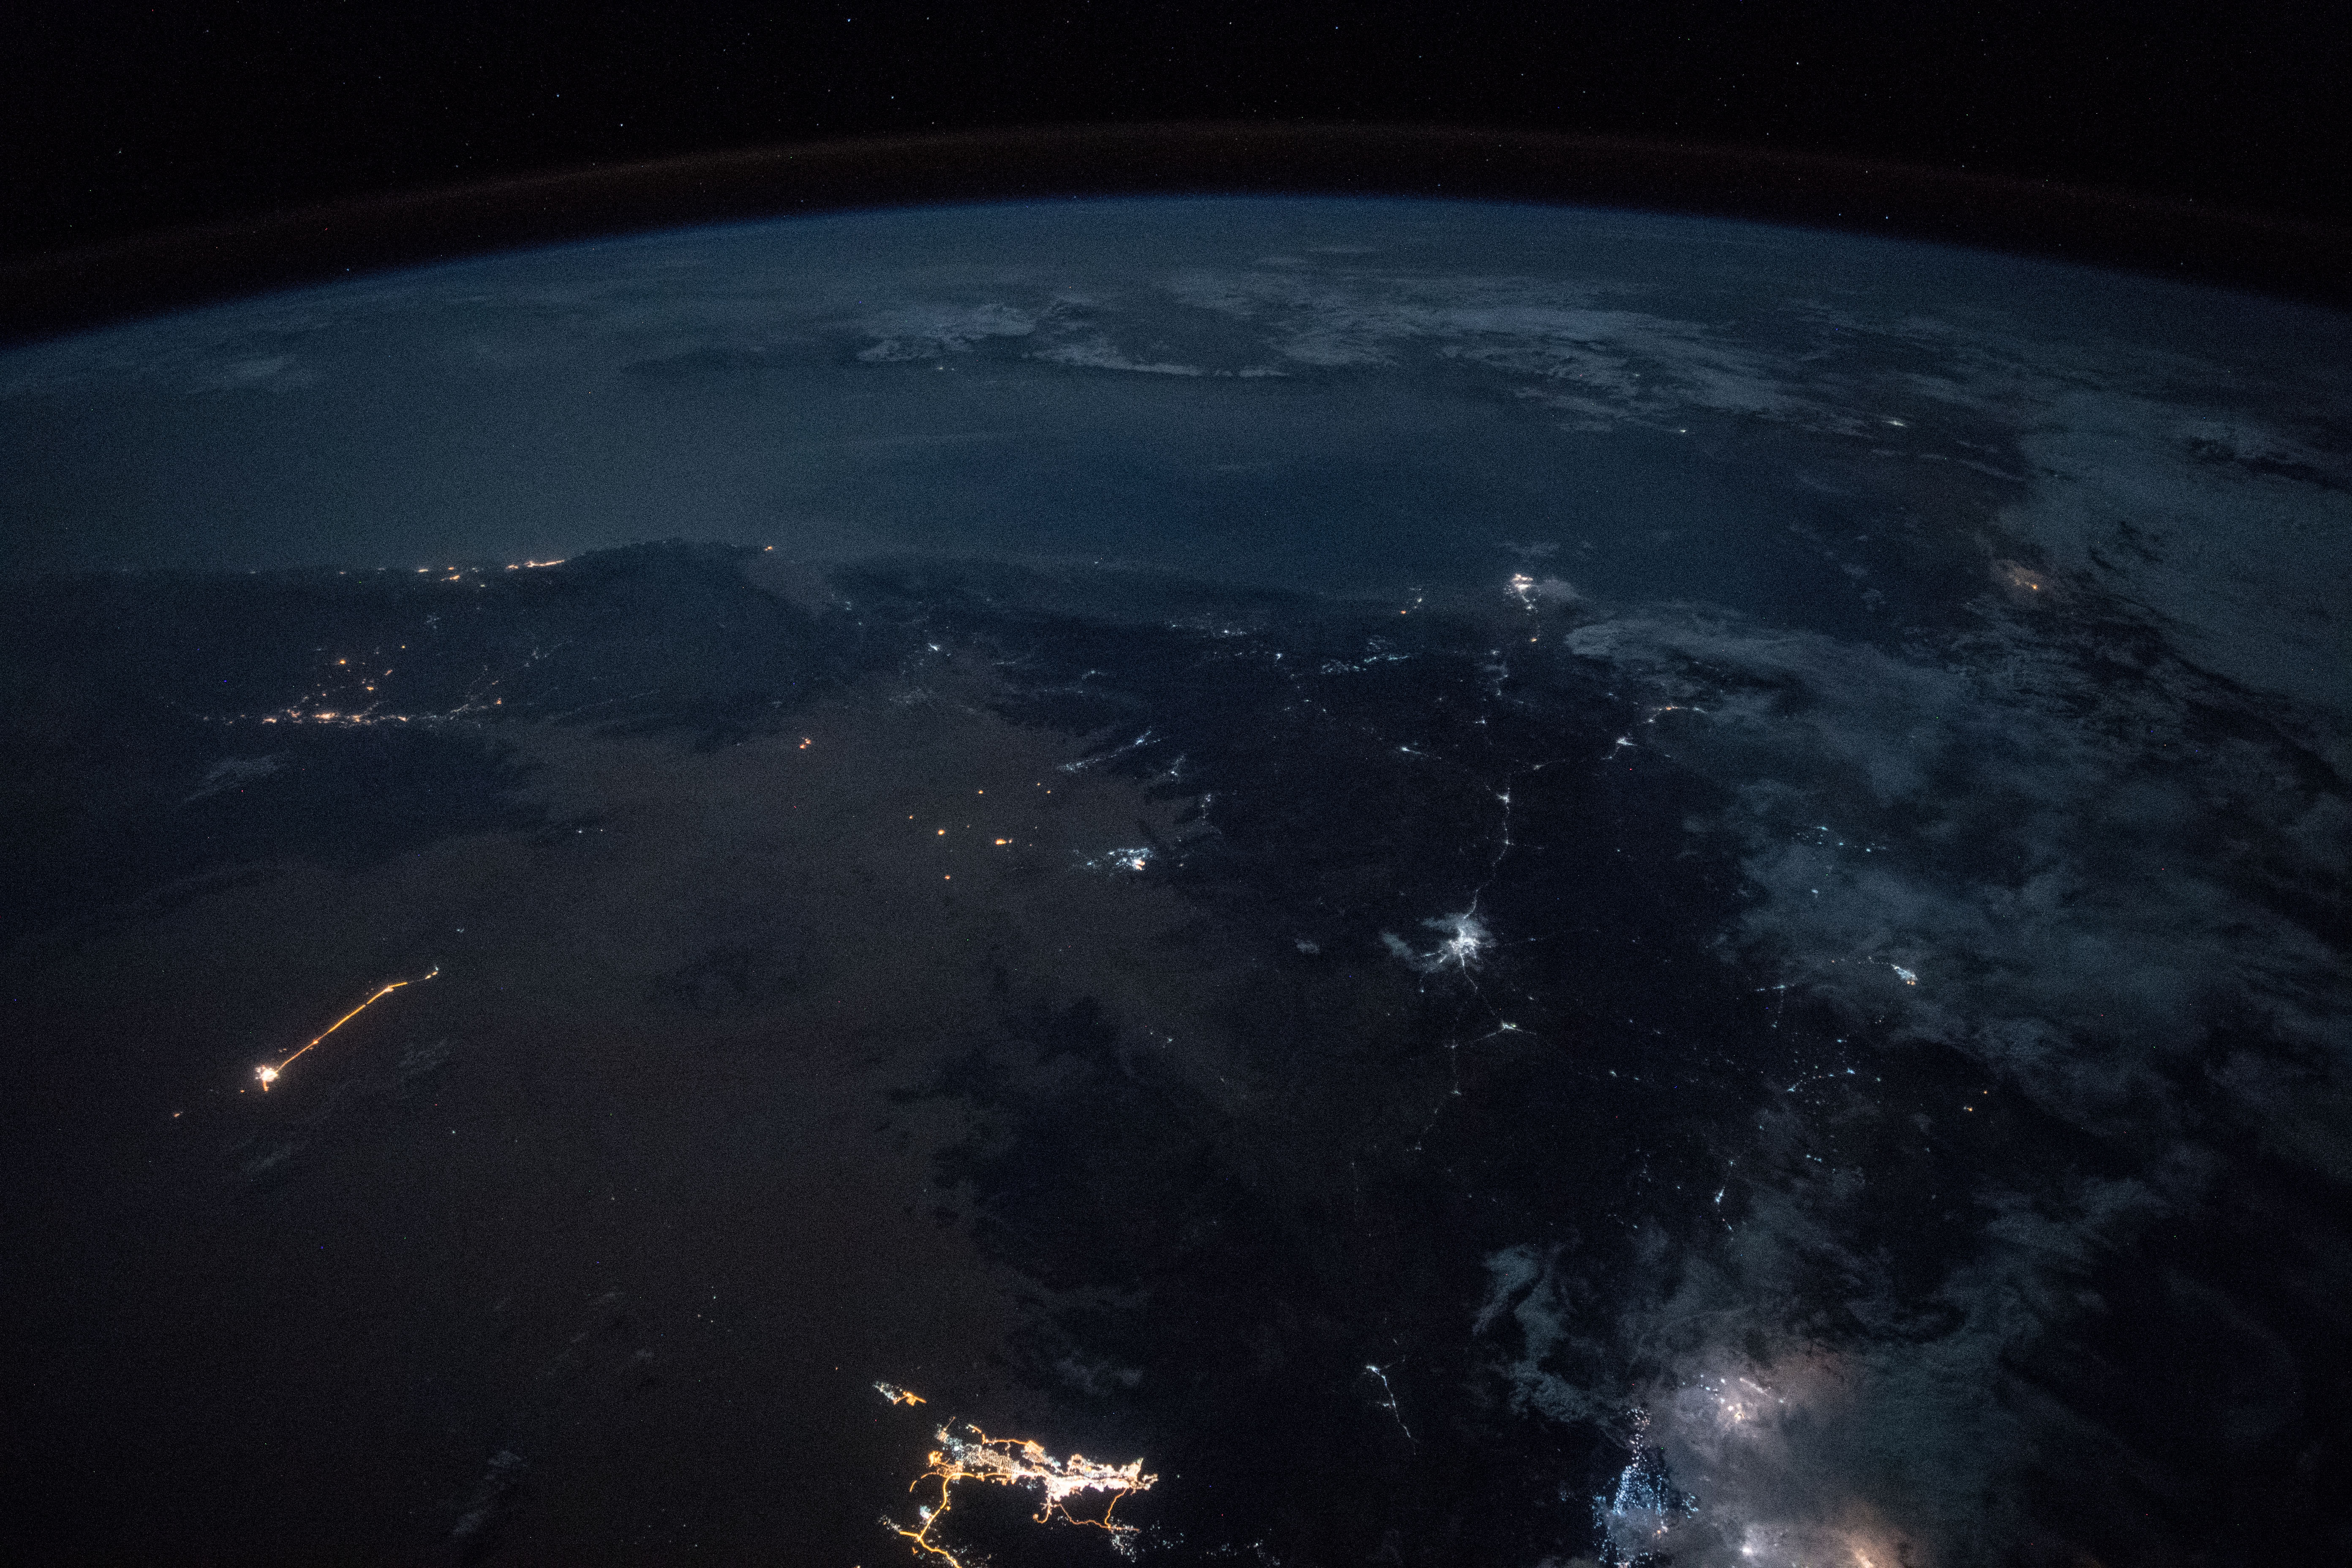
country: YEMEN
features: HADHRAMAUT MOUNTAINS, AL MUKALLA, OGO MOUNTAINS, NIGHT, EARTH LIMB
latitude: 15.1
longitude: 45.4
